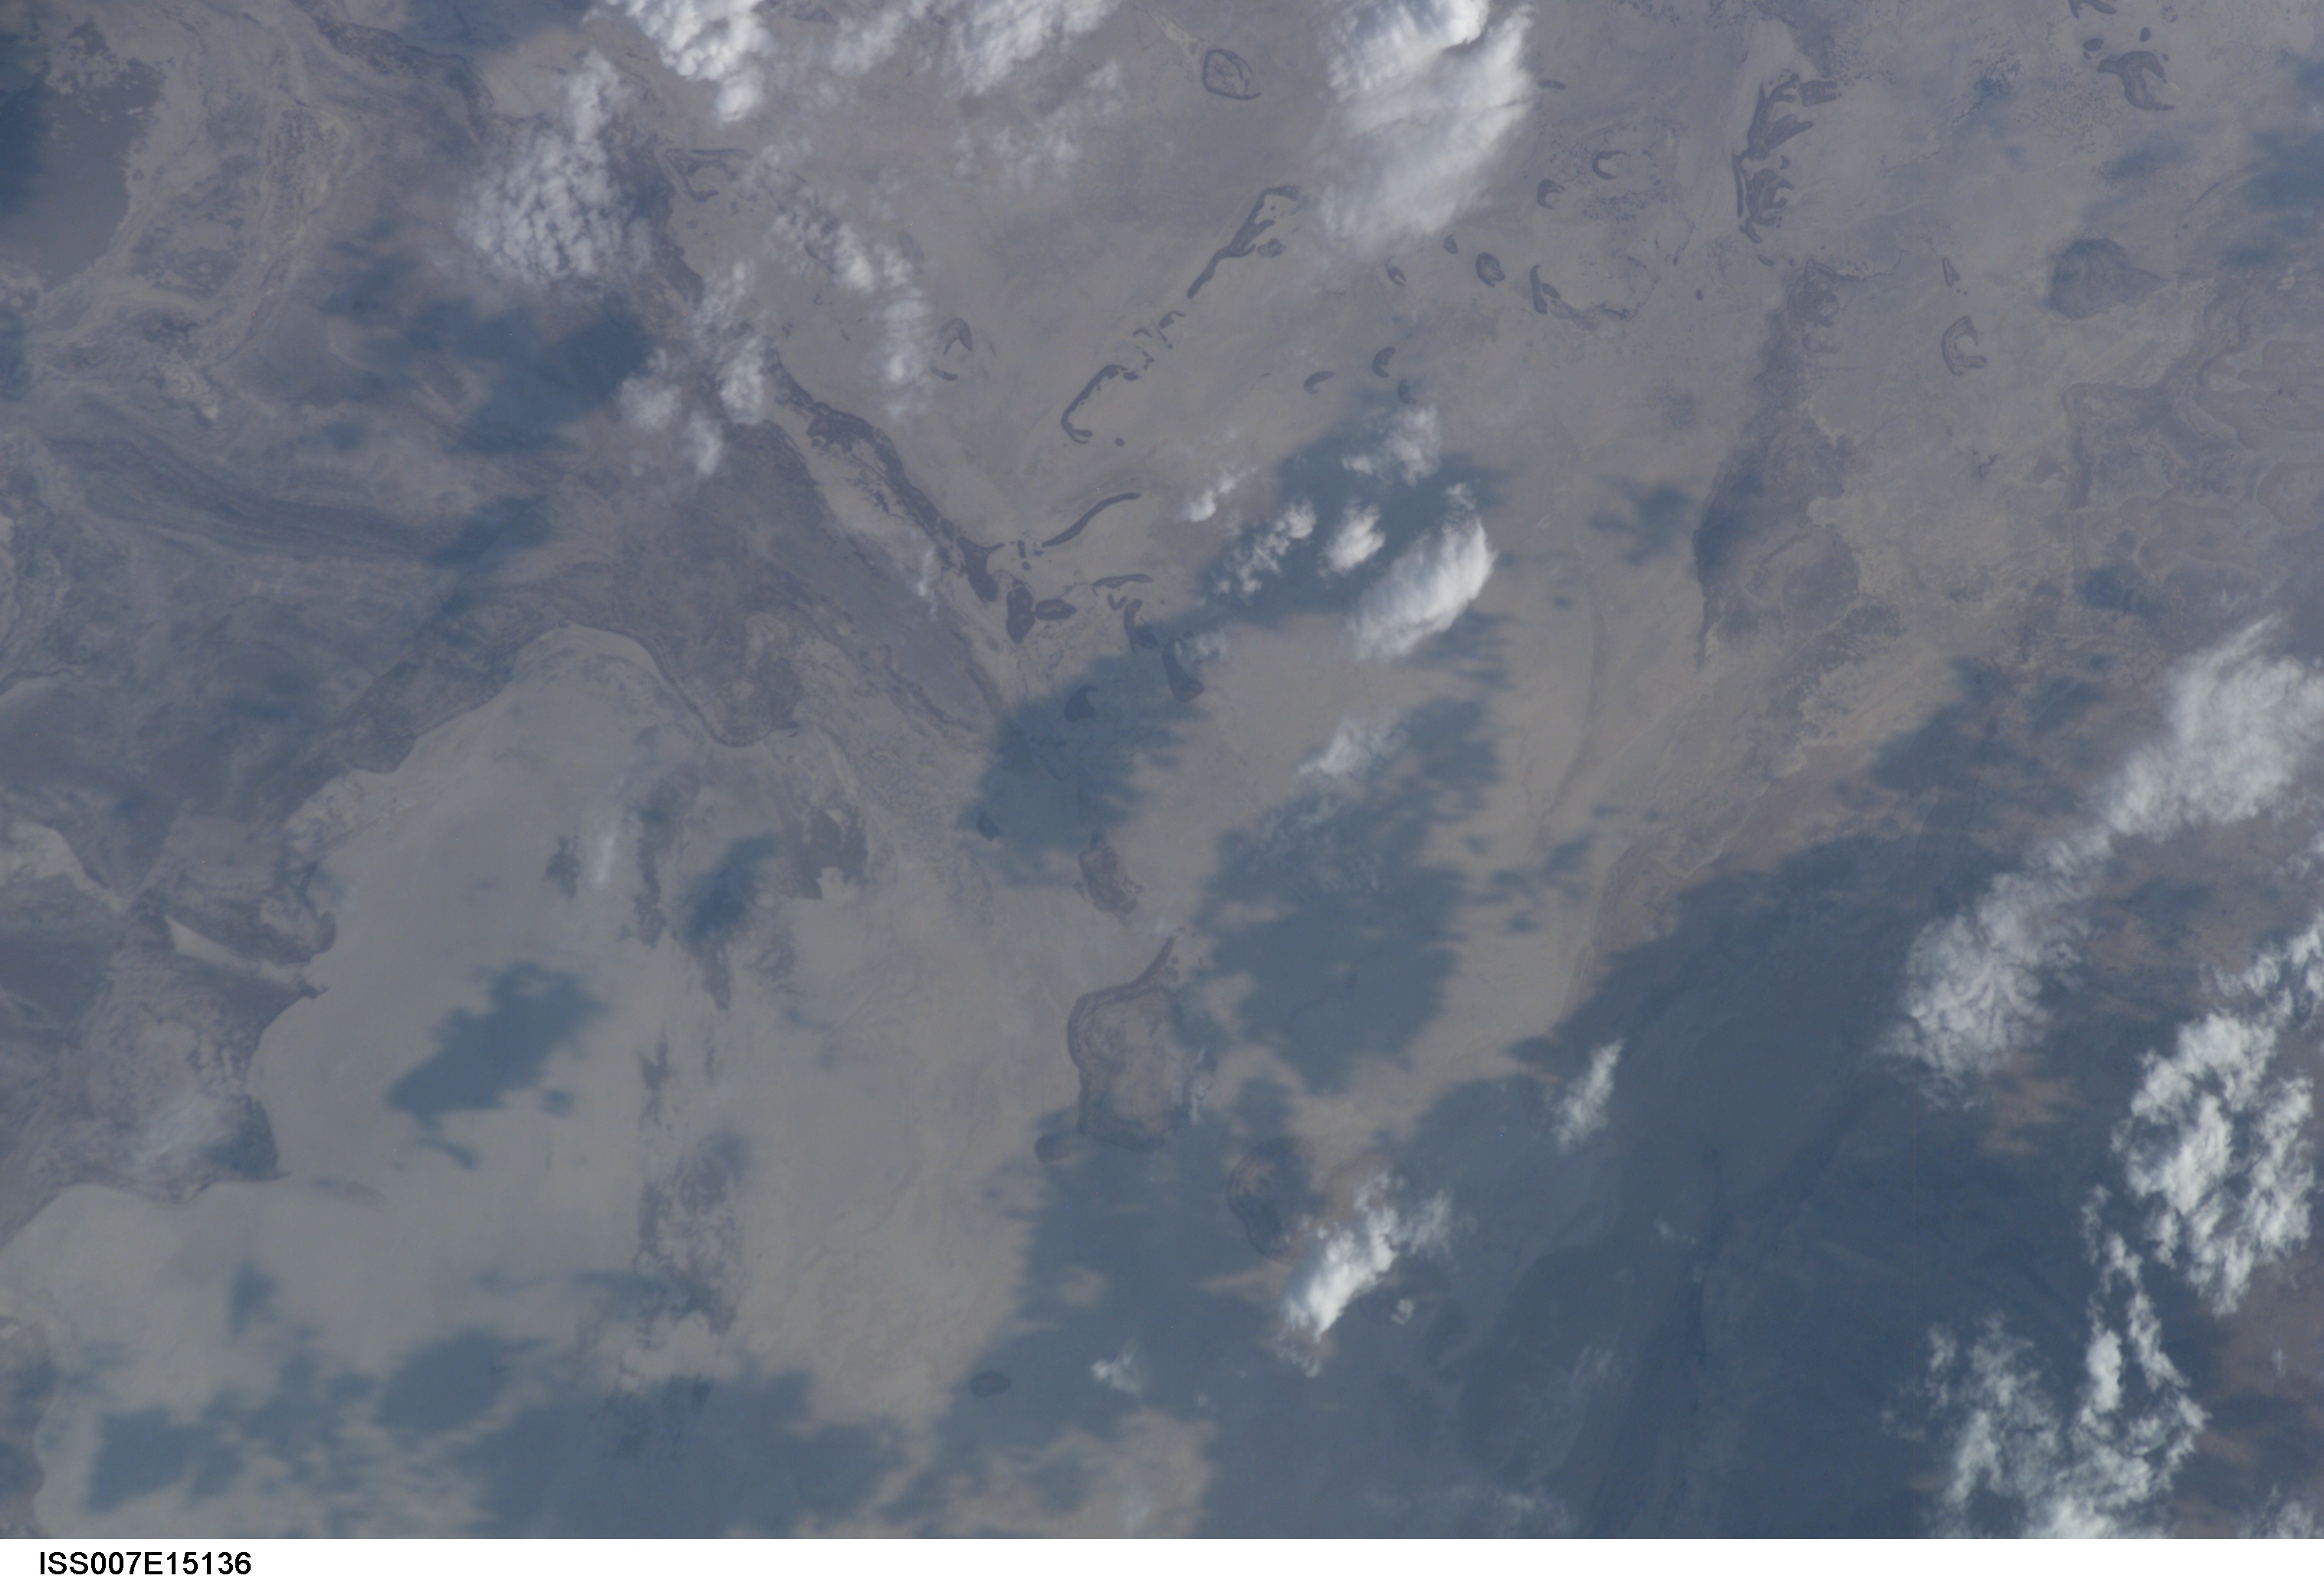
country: BOTSWANA
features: NTWETWE PAN, SALT DEPOSITS
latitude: -20.5
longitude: 25.5
